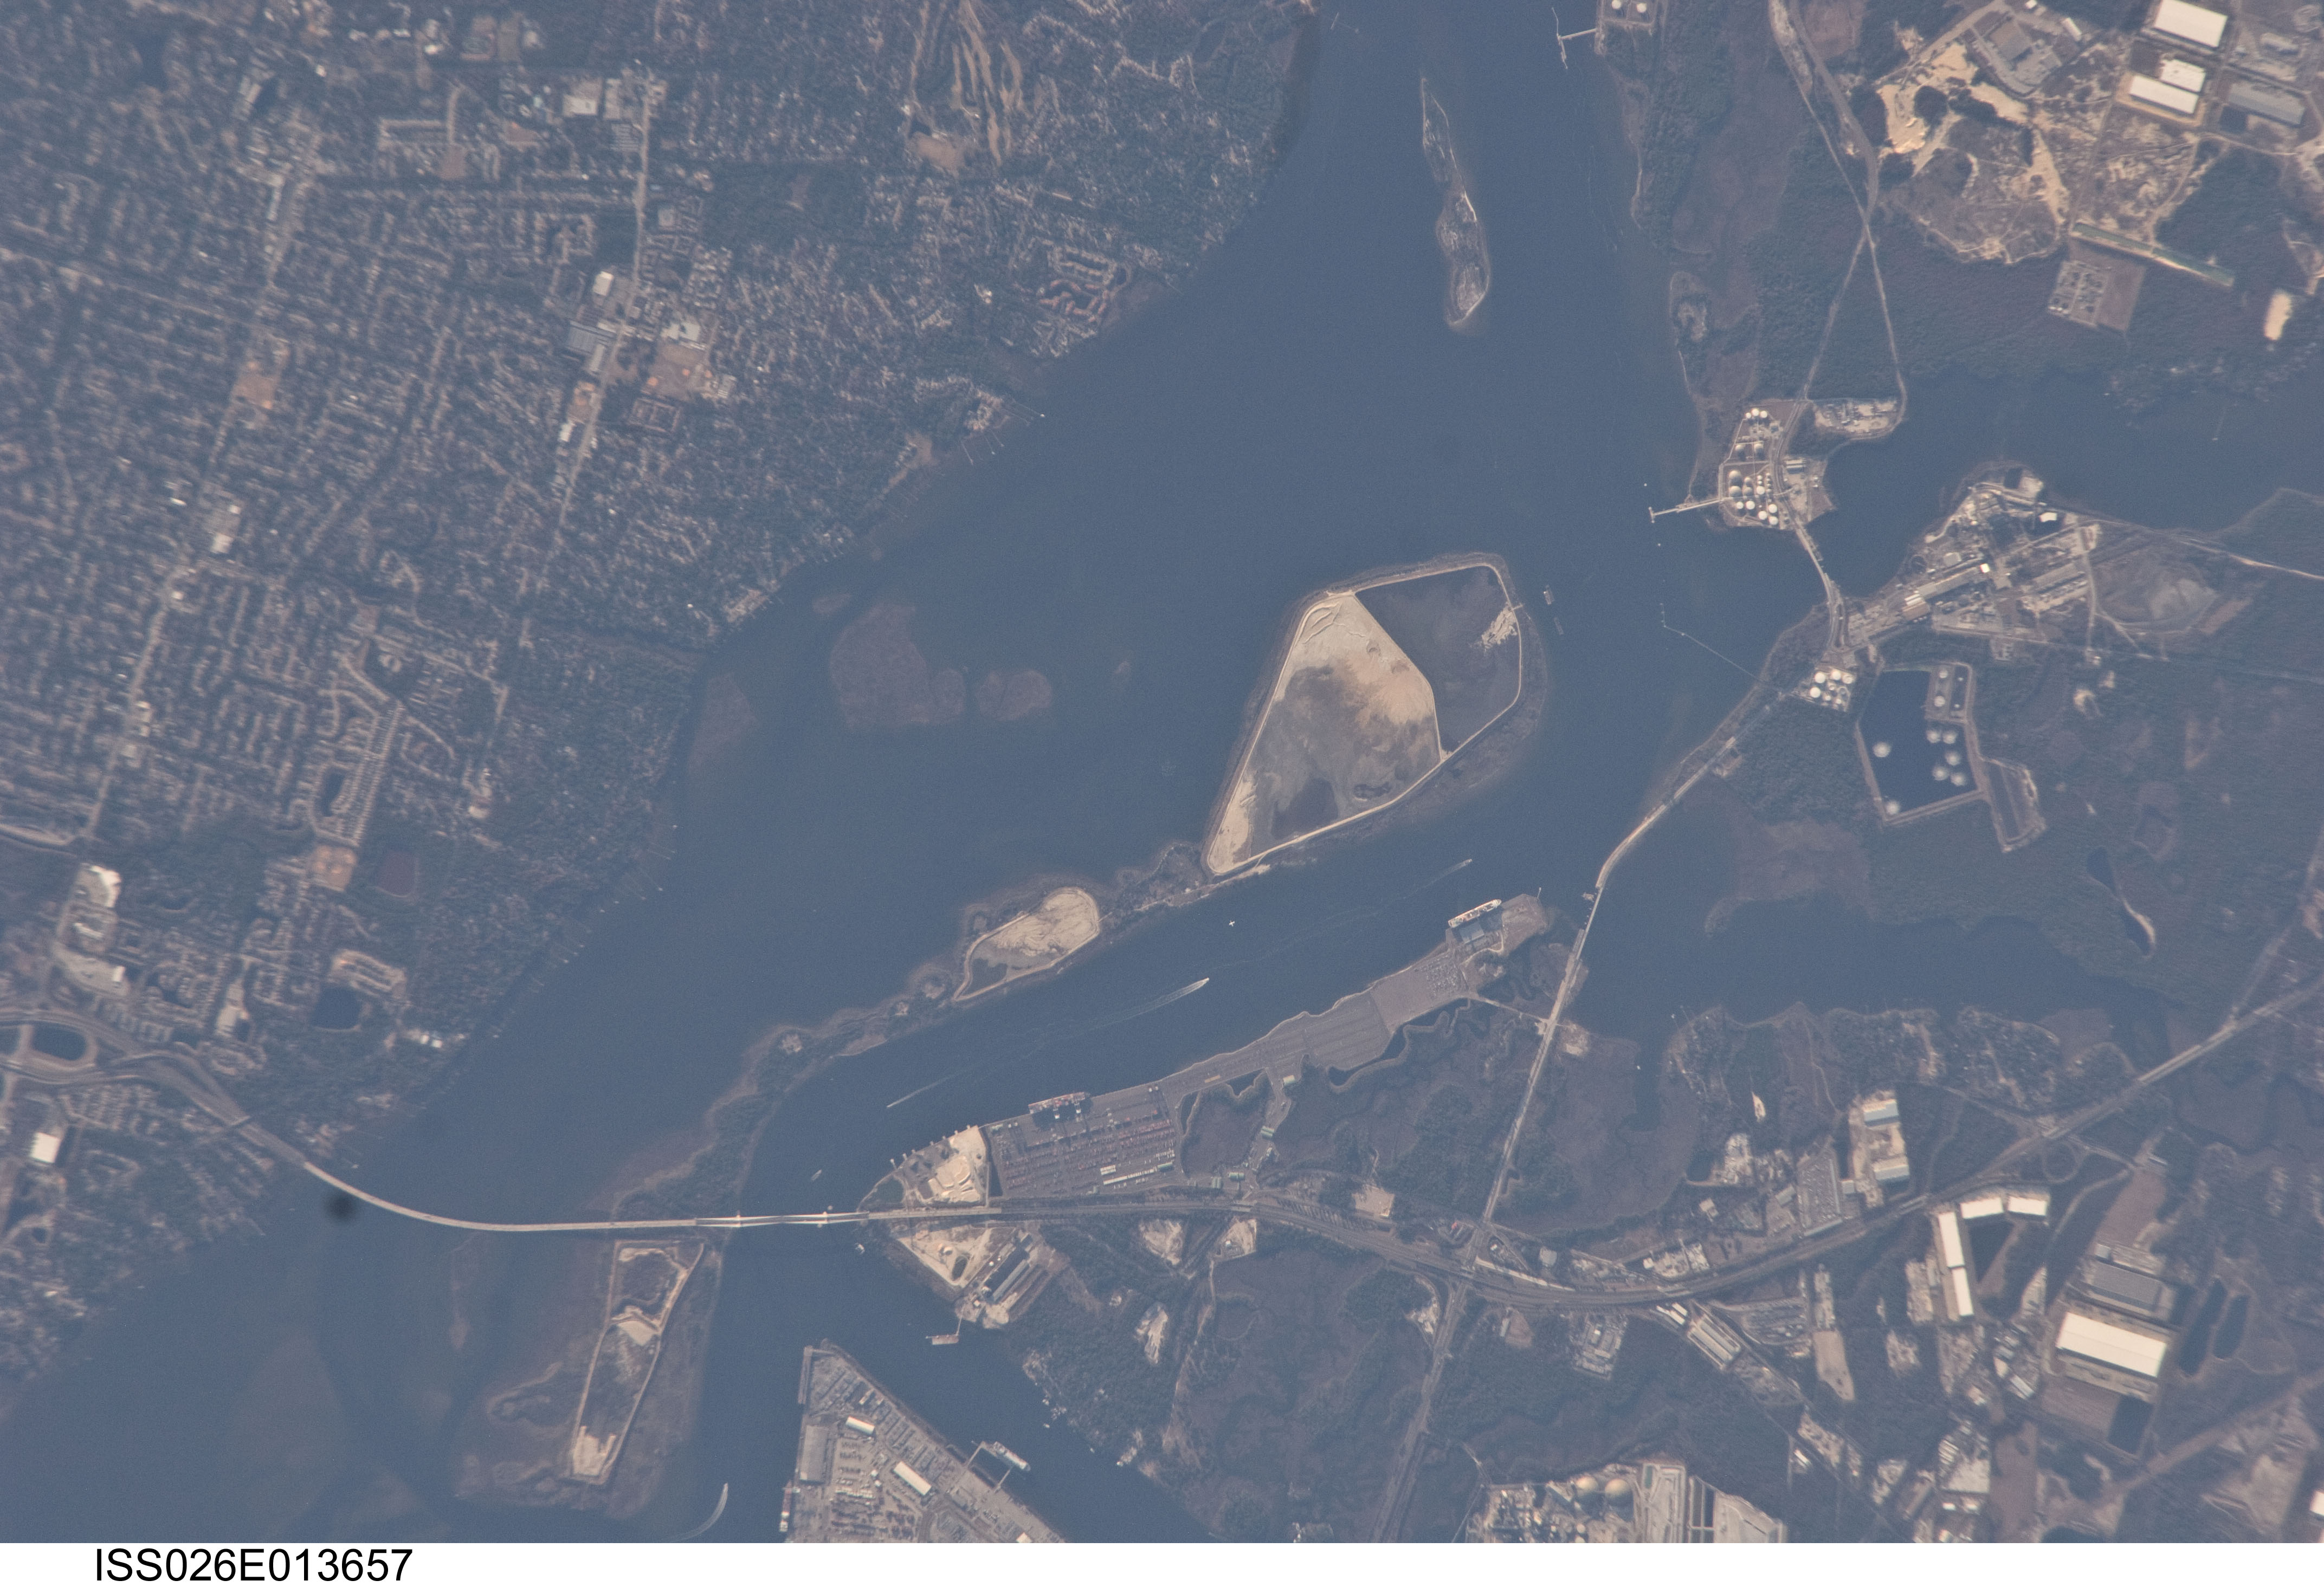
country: USA-FLORIDA
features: NE. JACKSONVILLE, ST JOHNS RIVER, ROADS, BRIDGES, FACILITIES
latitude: 30.4
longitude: -81.6
